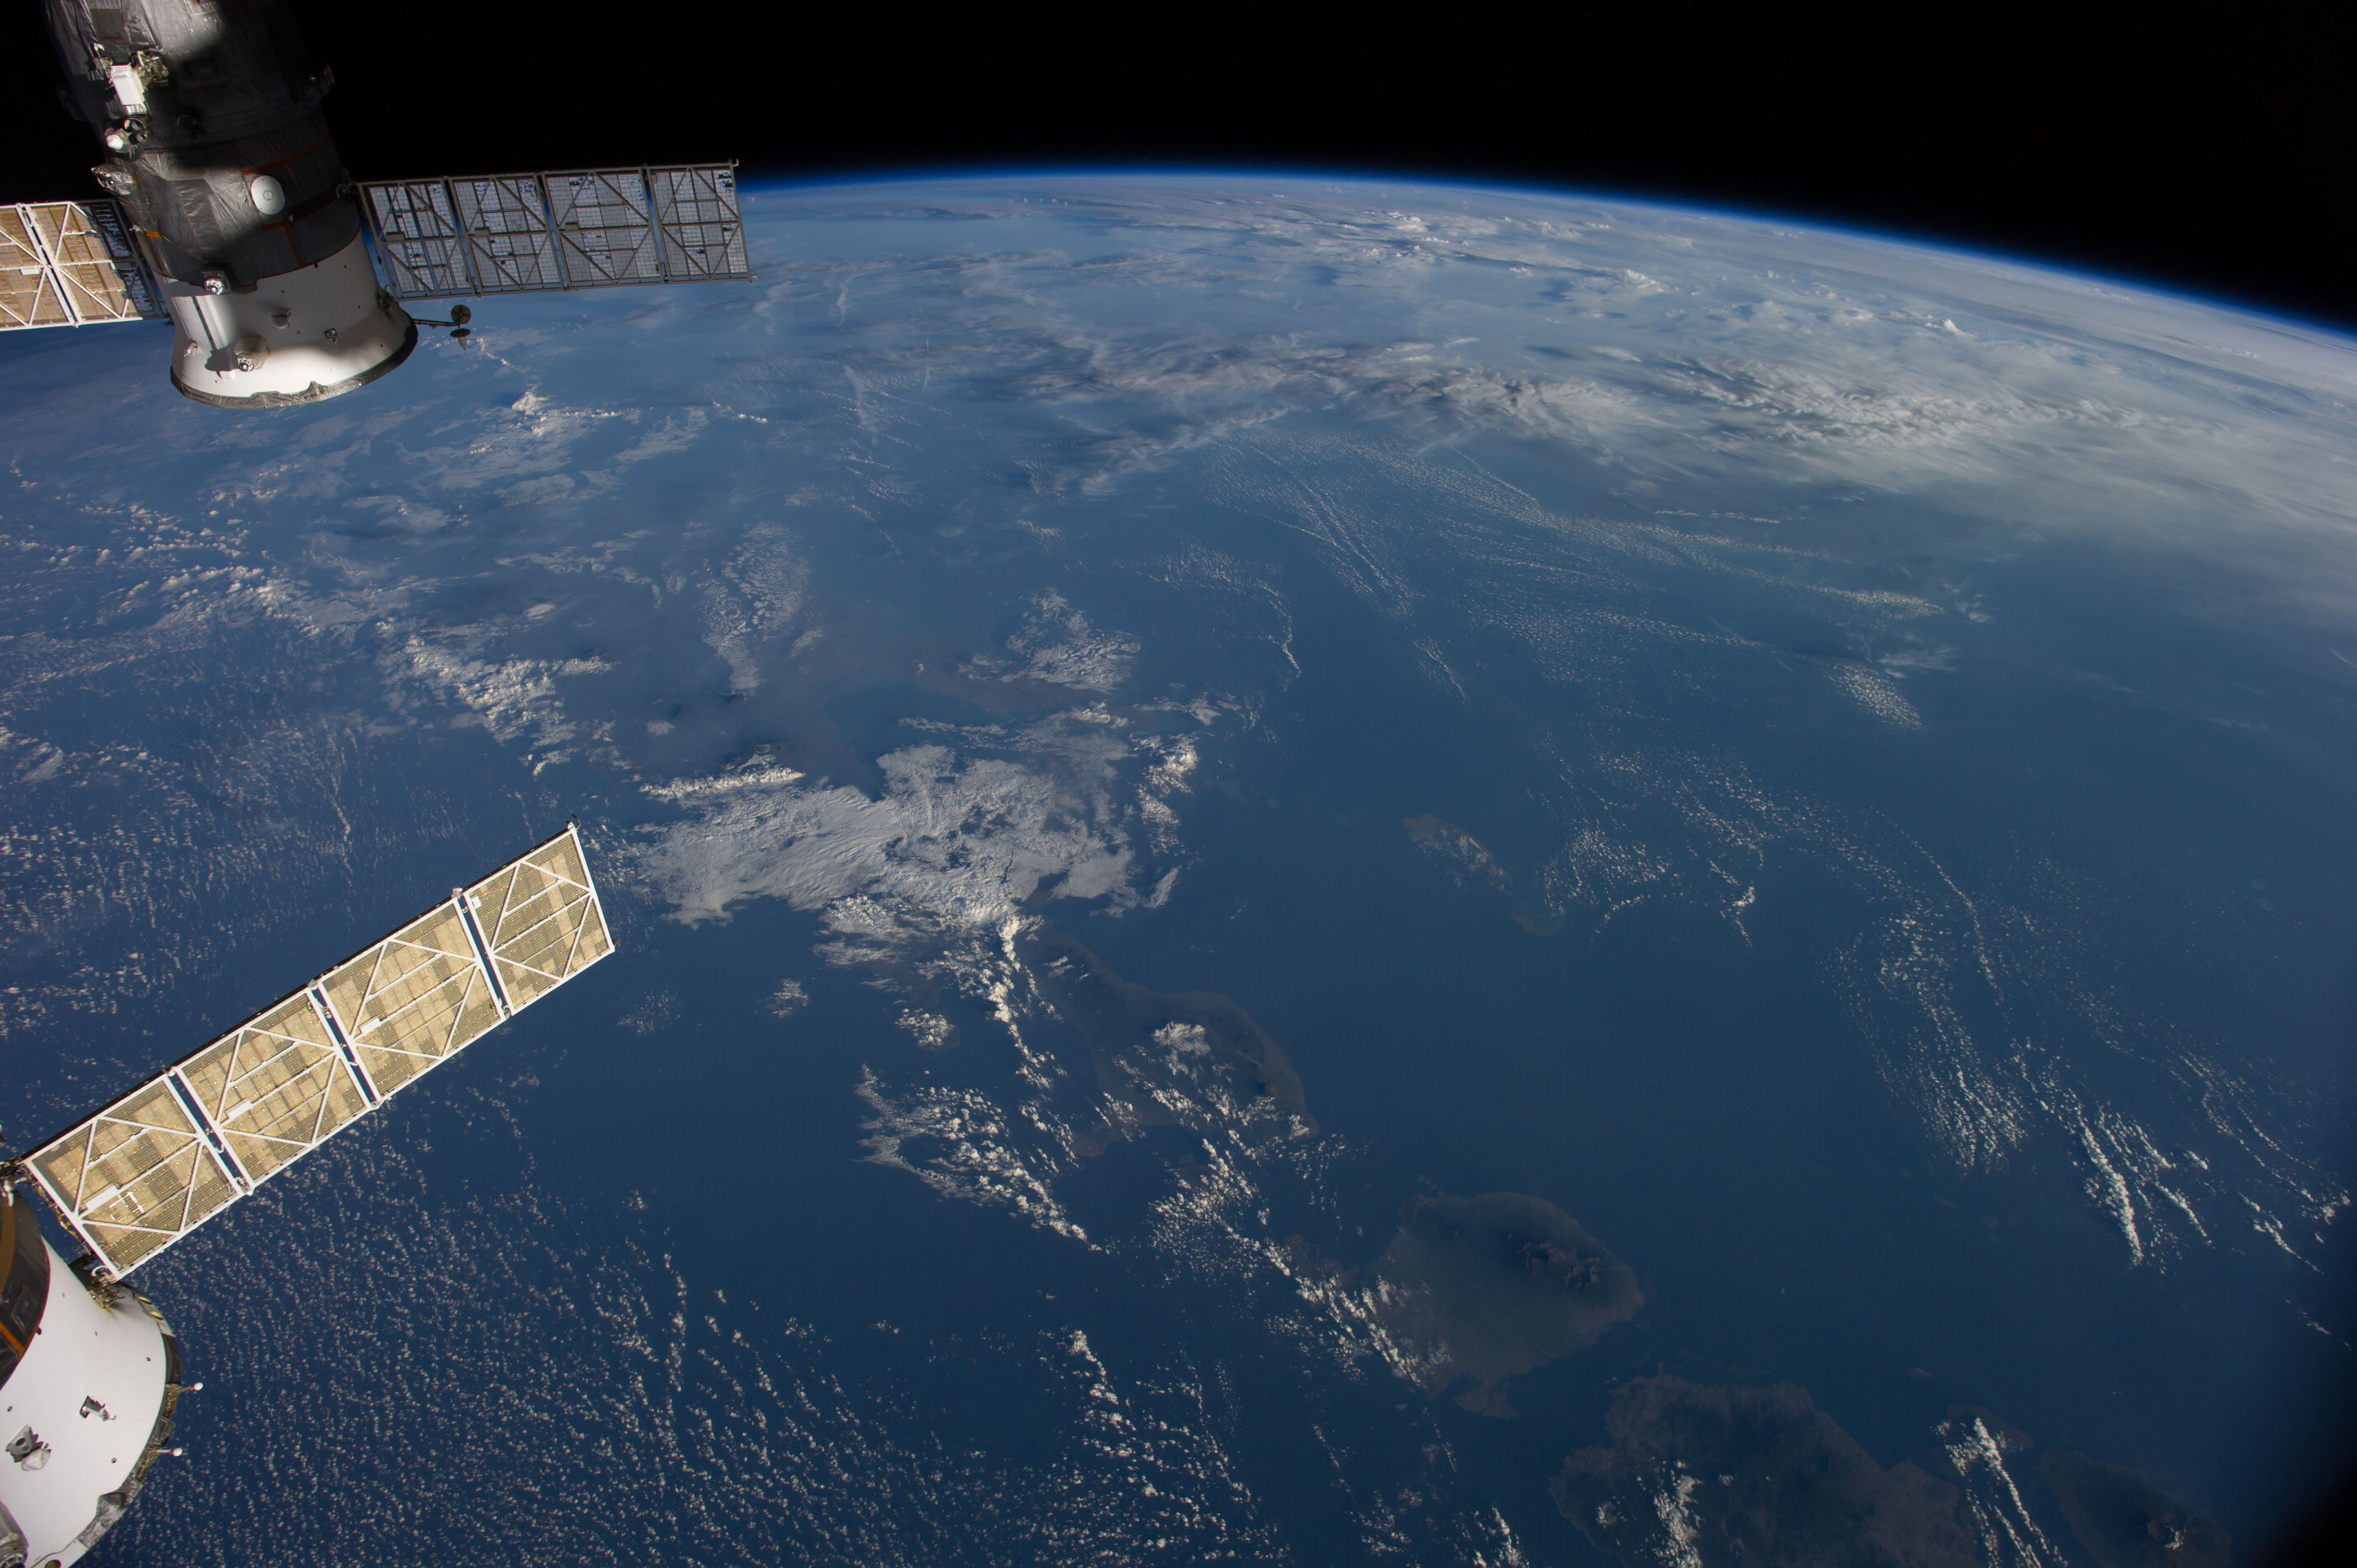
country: INDONESIA-J
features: BALI, W. NUSA TENGGARA, BALI S., JAVA S., ATMOSPHERIC LIMB
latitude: -7.0
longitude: 114.5
